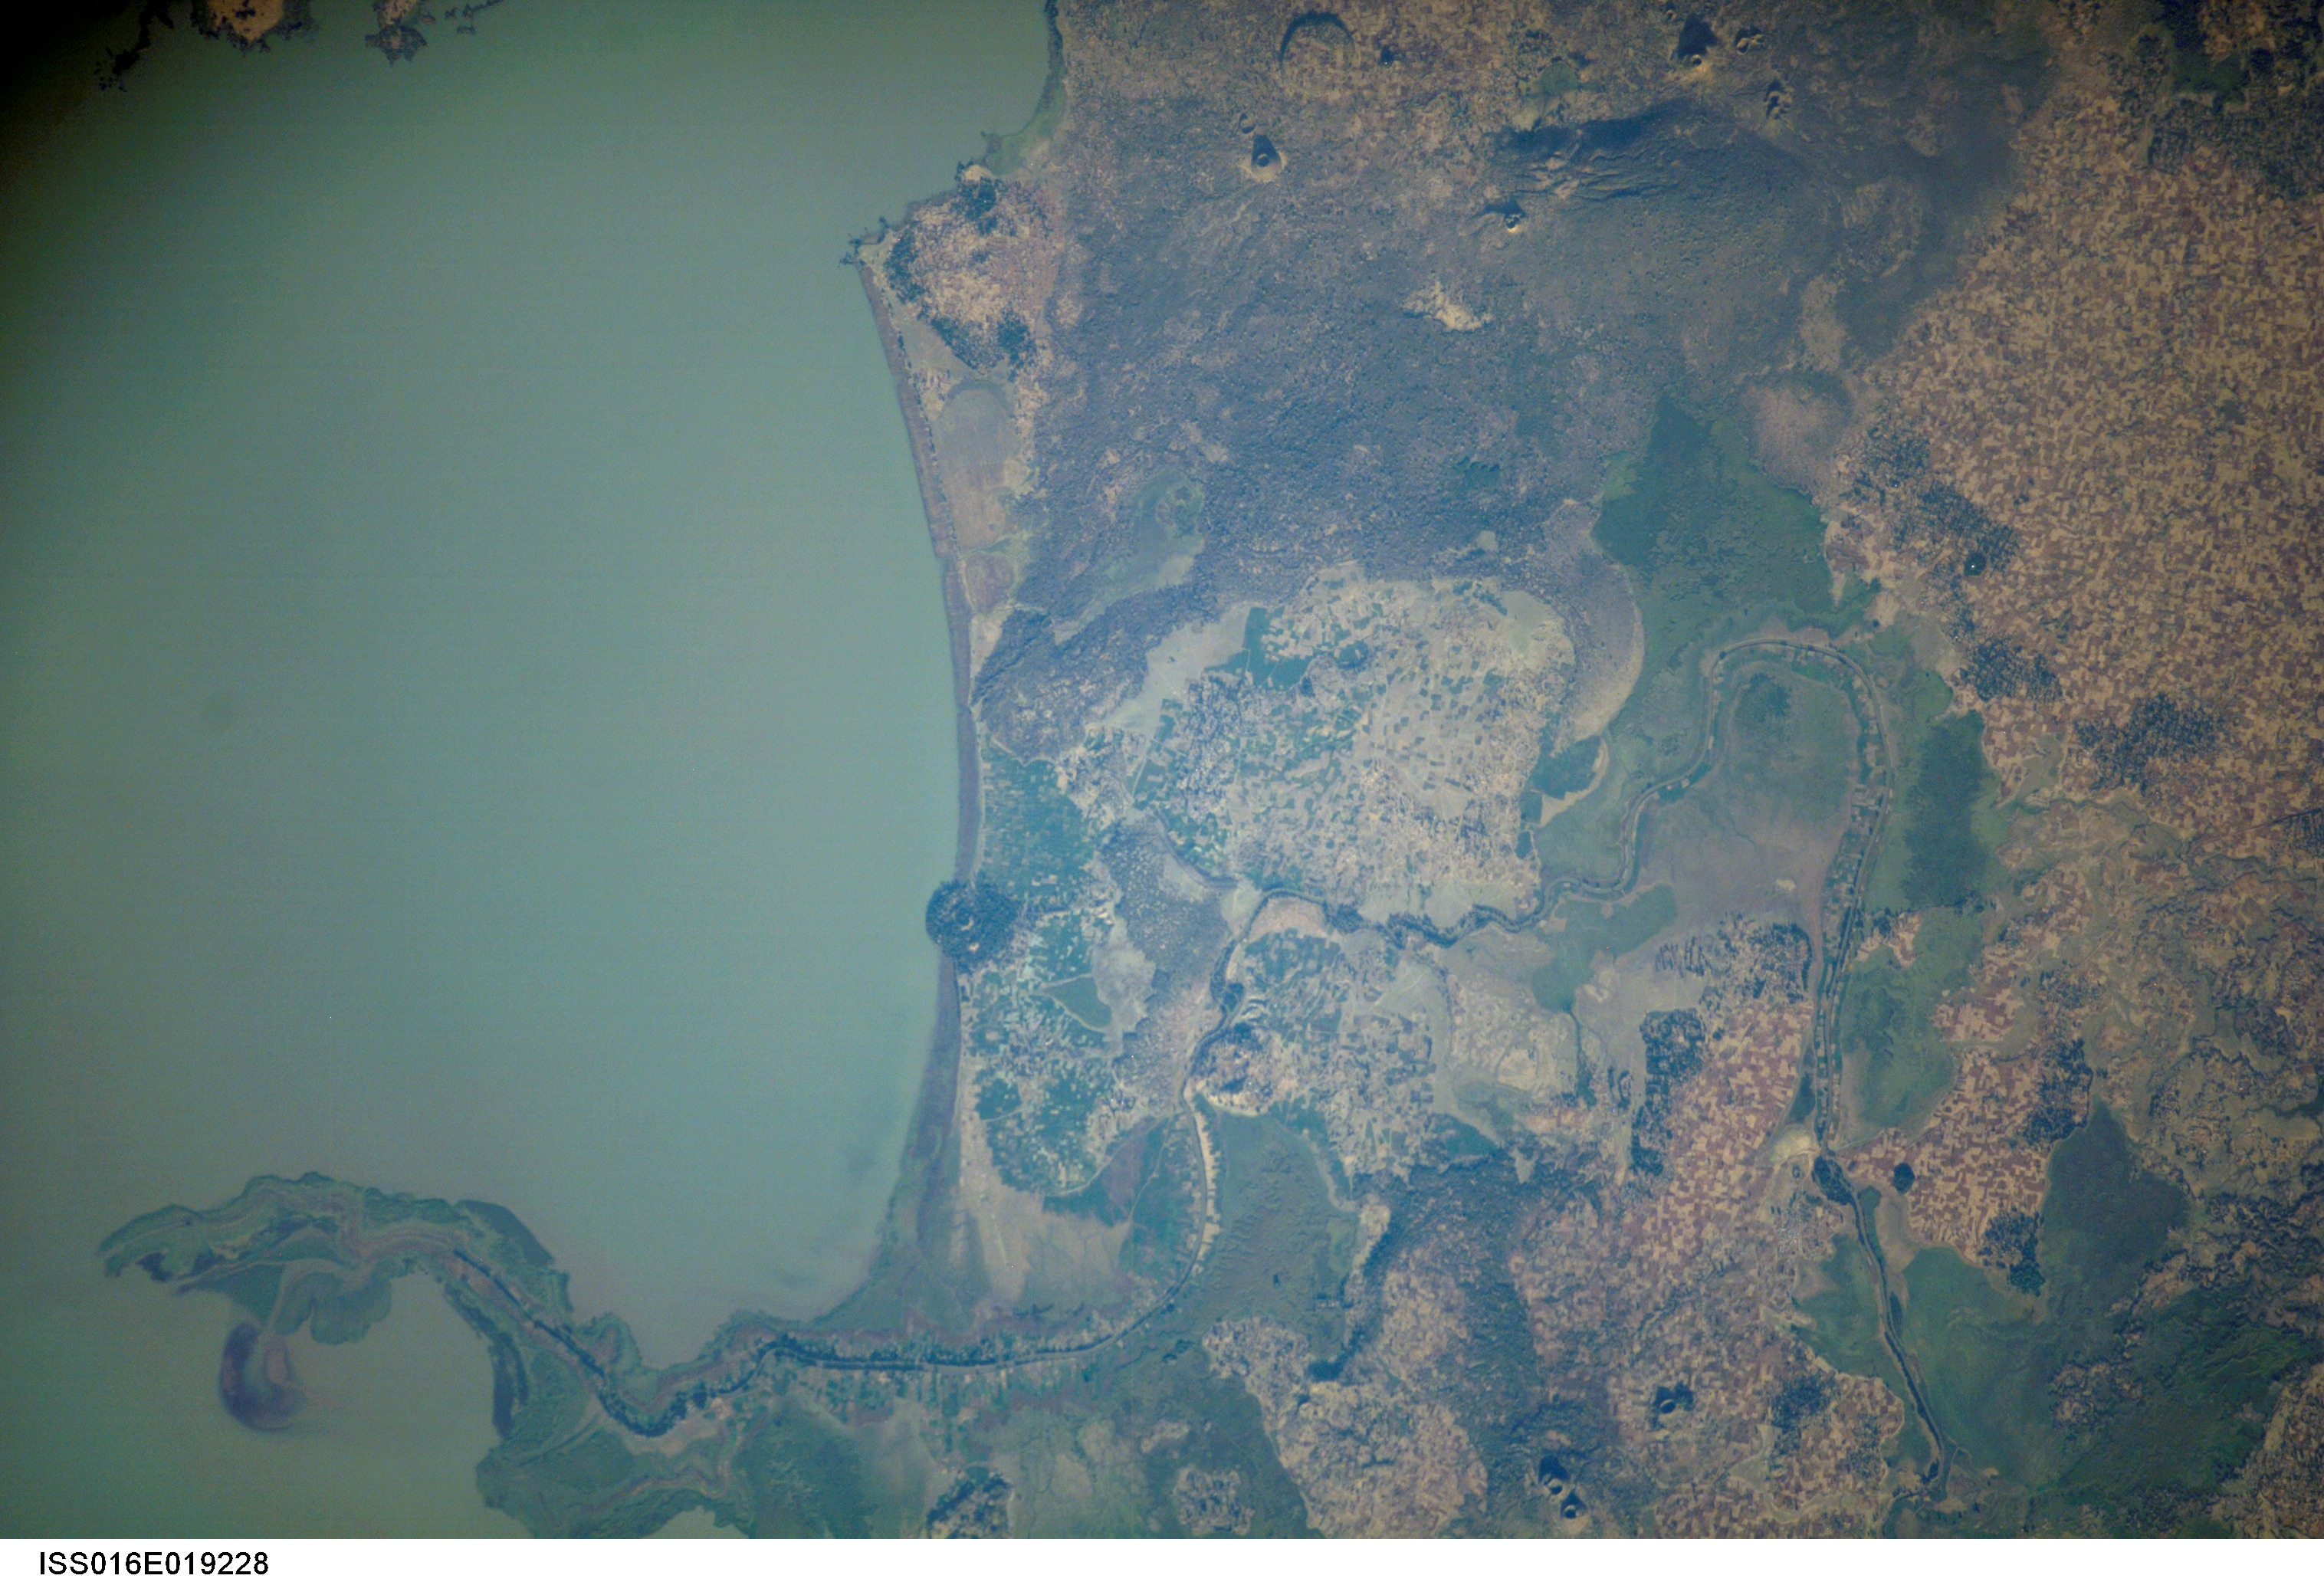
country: ETHIOPIA
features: LAKE T'ANA, ABAY RIVER
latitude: 11.8
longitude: 37.2
